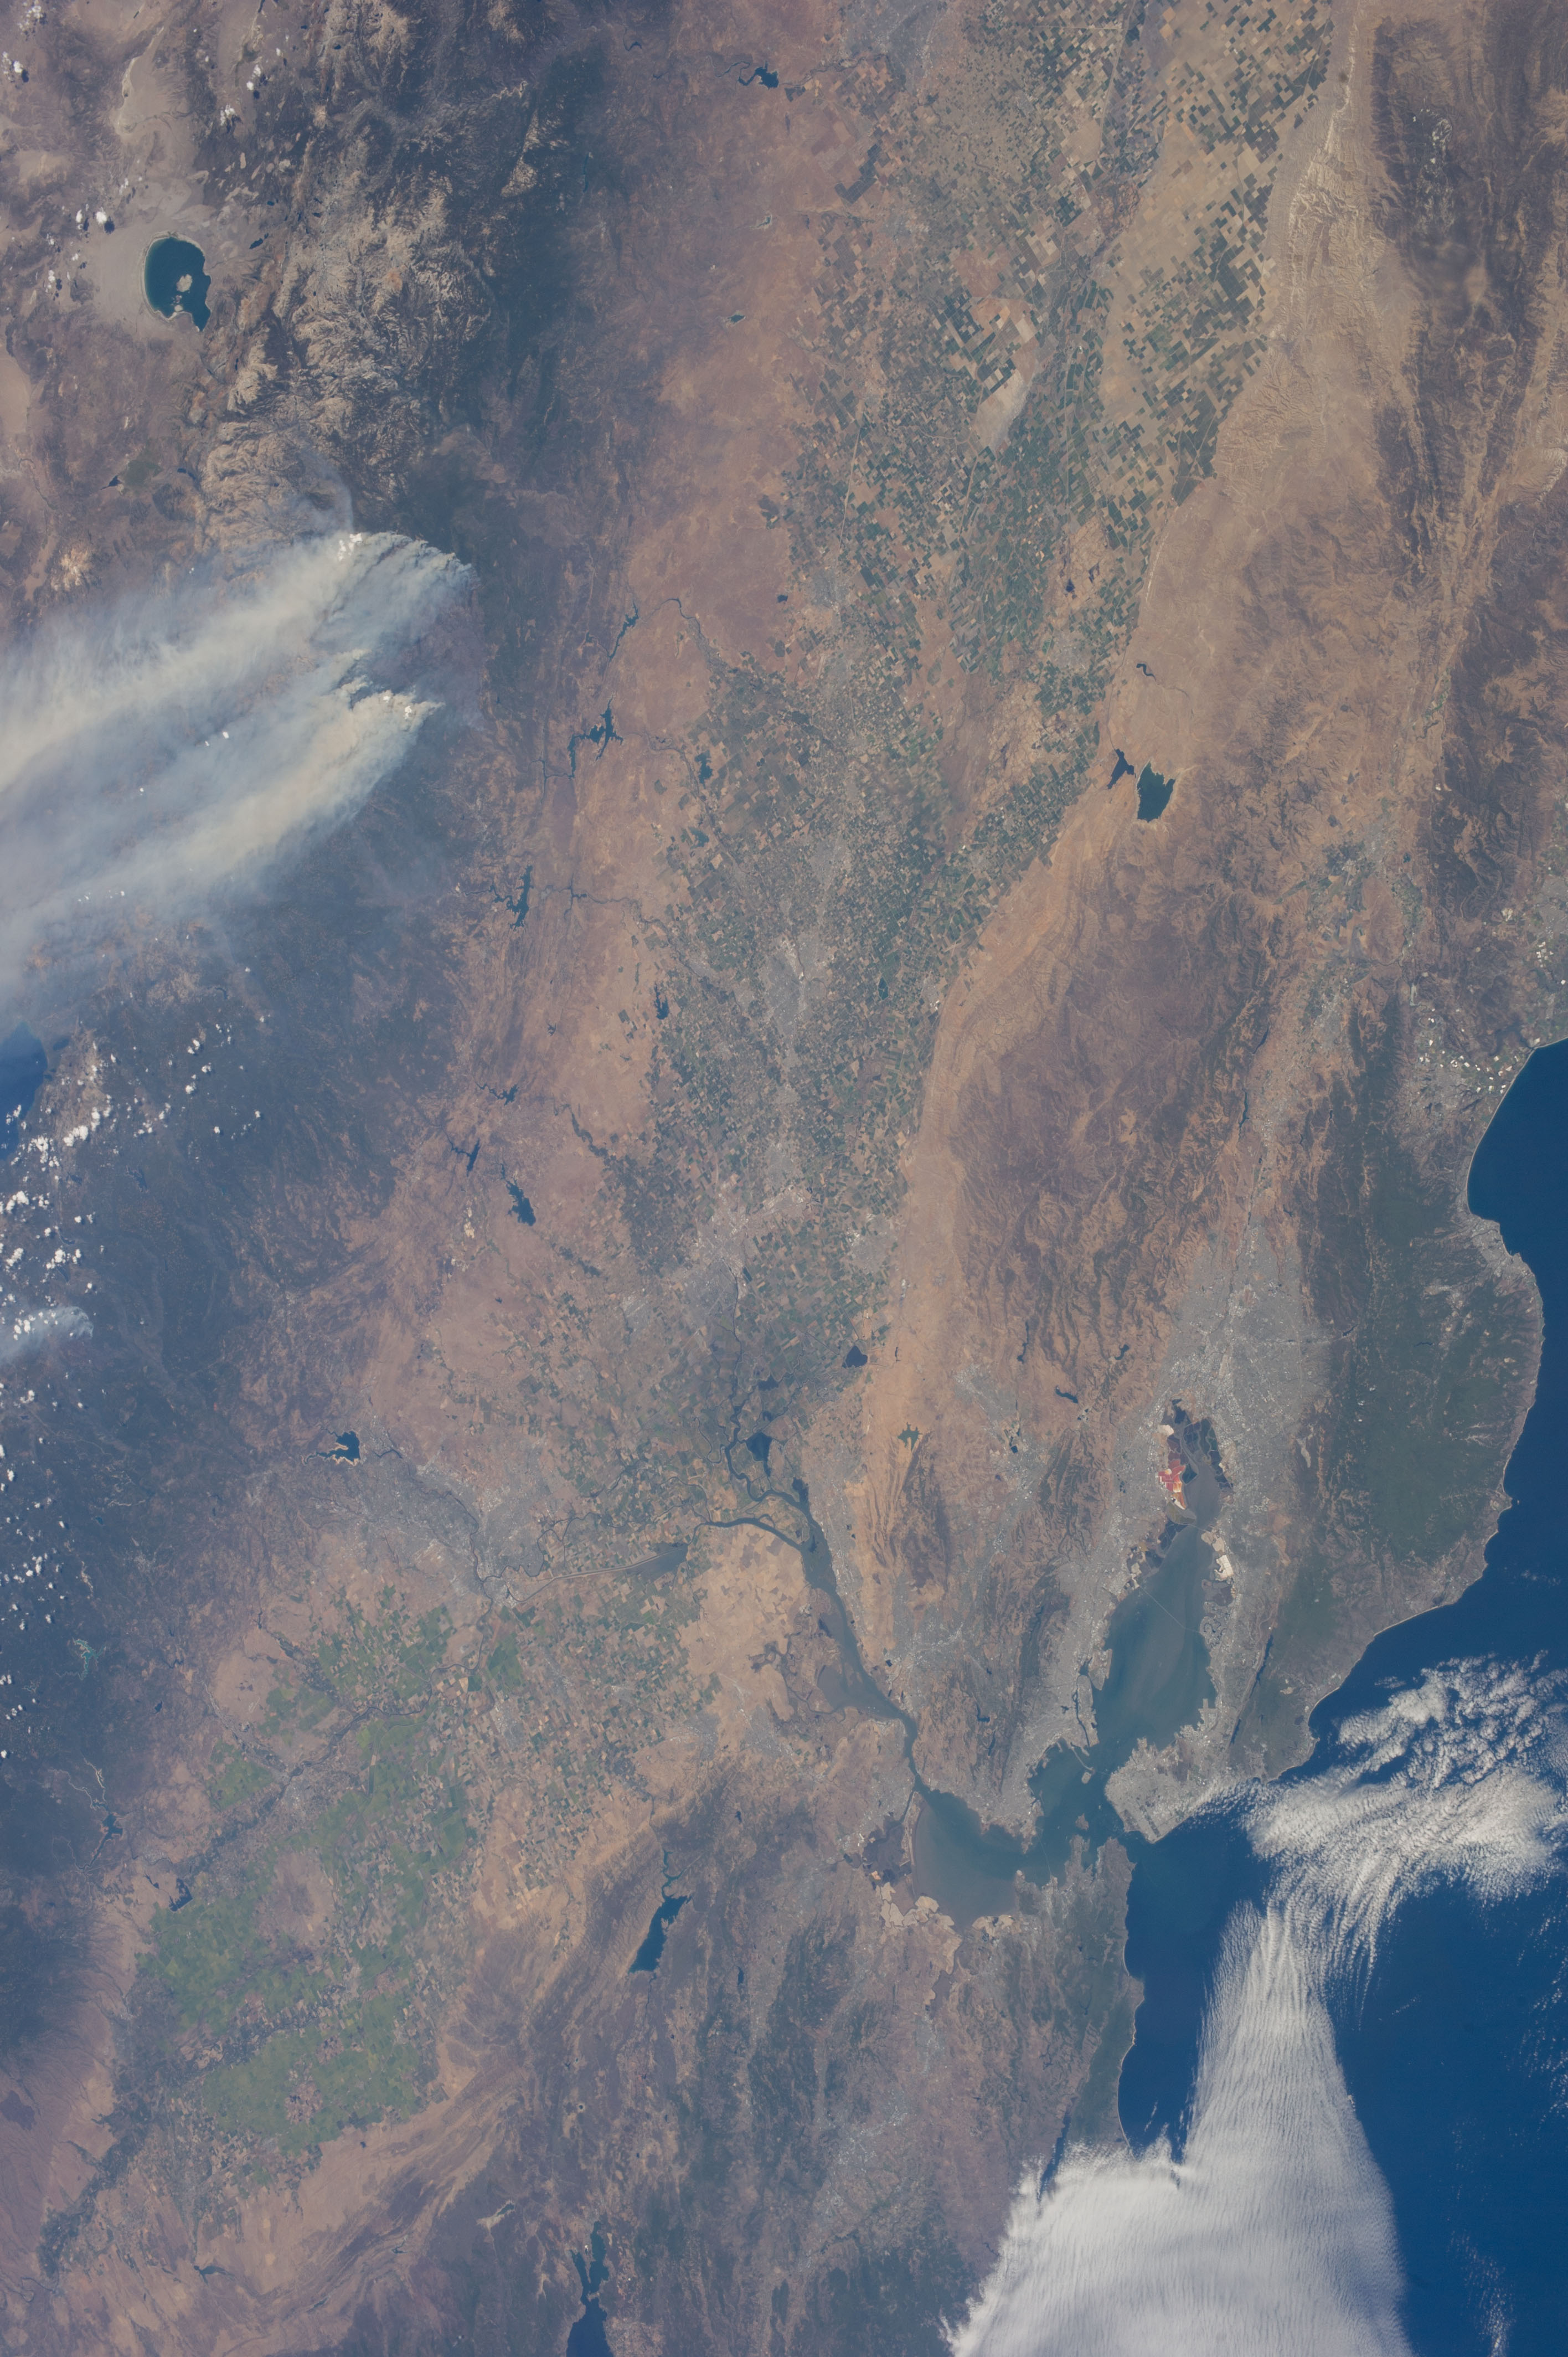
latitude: 37.5
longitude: -121.0
